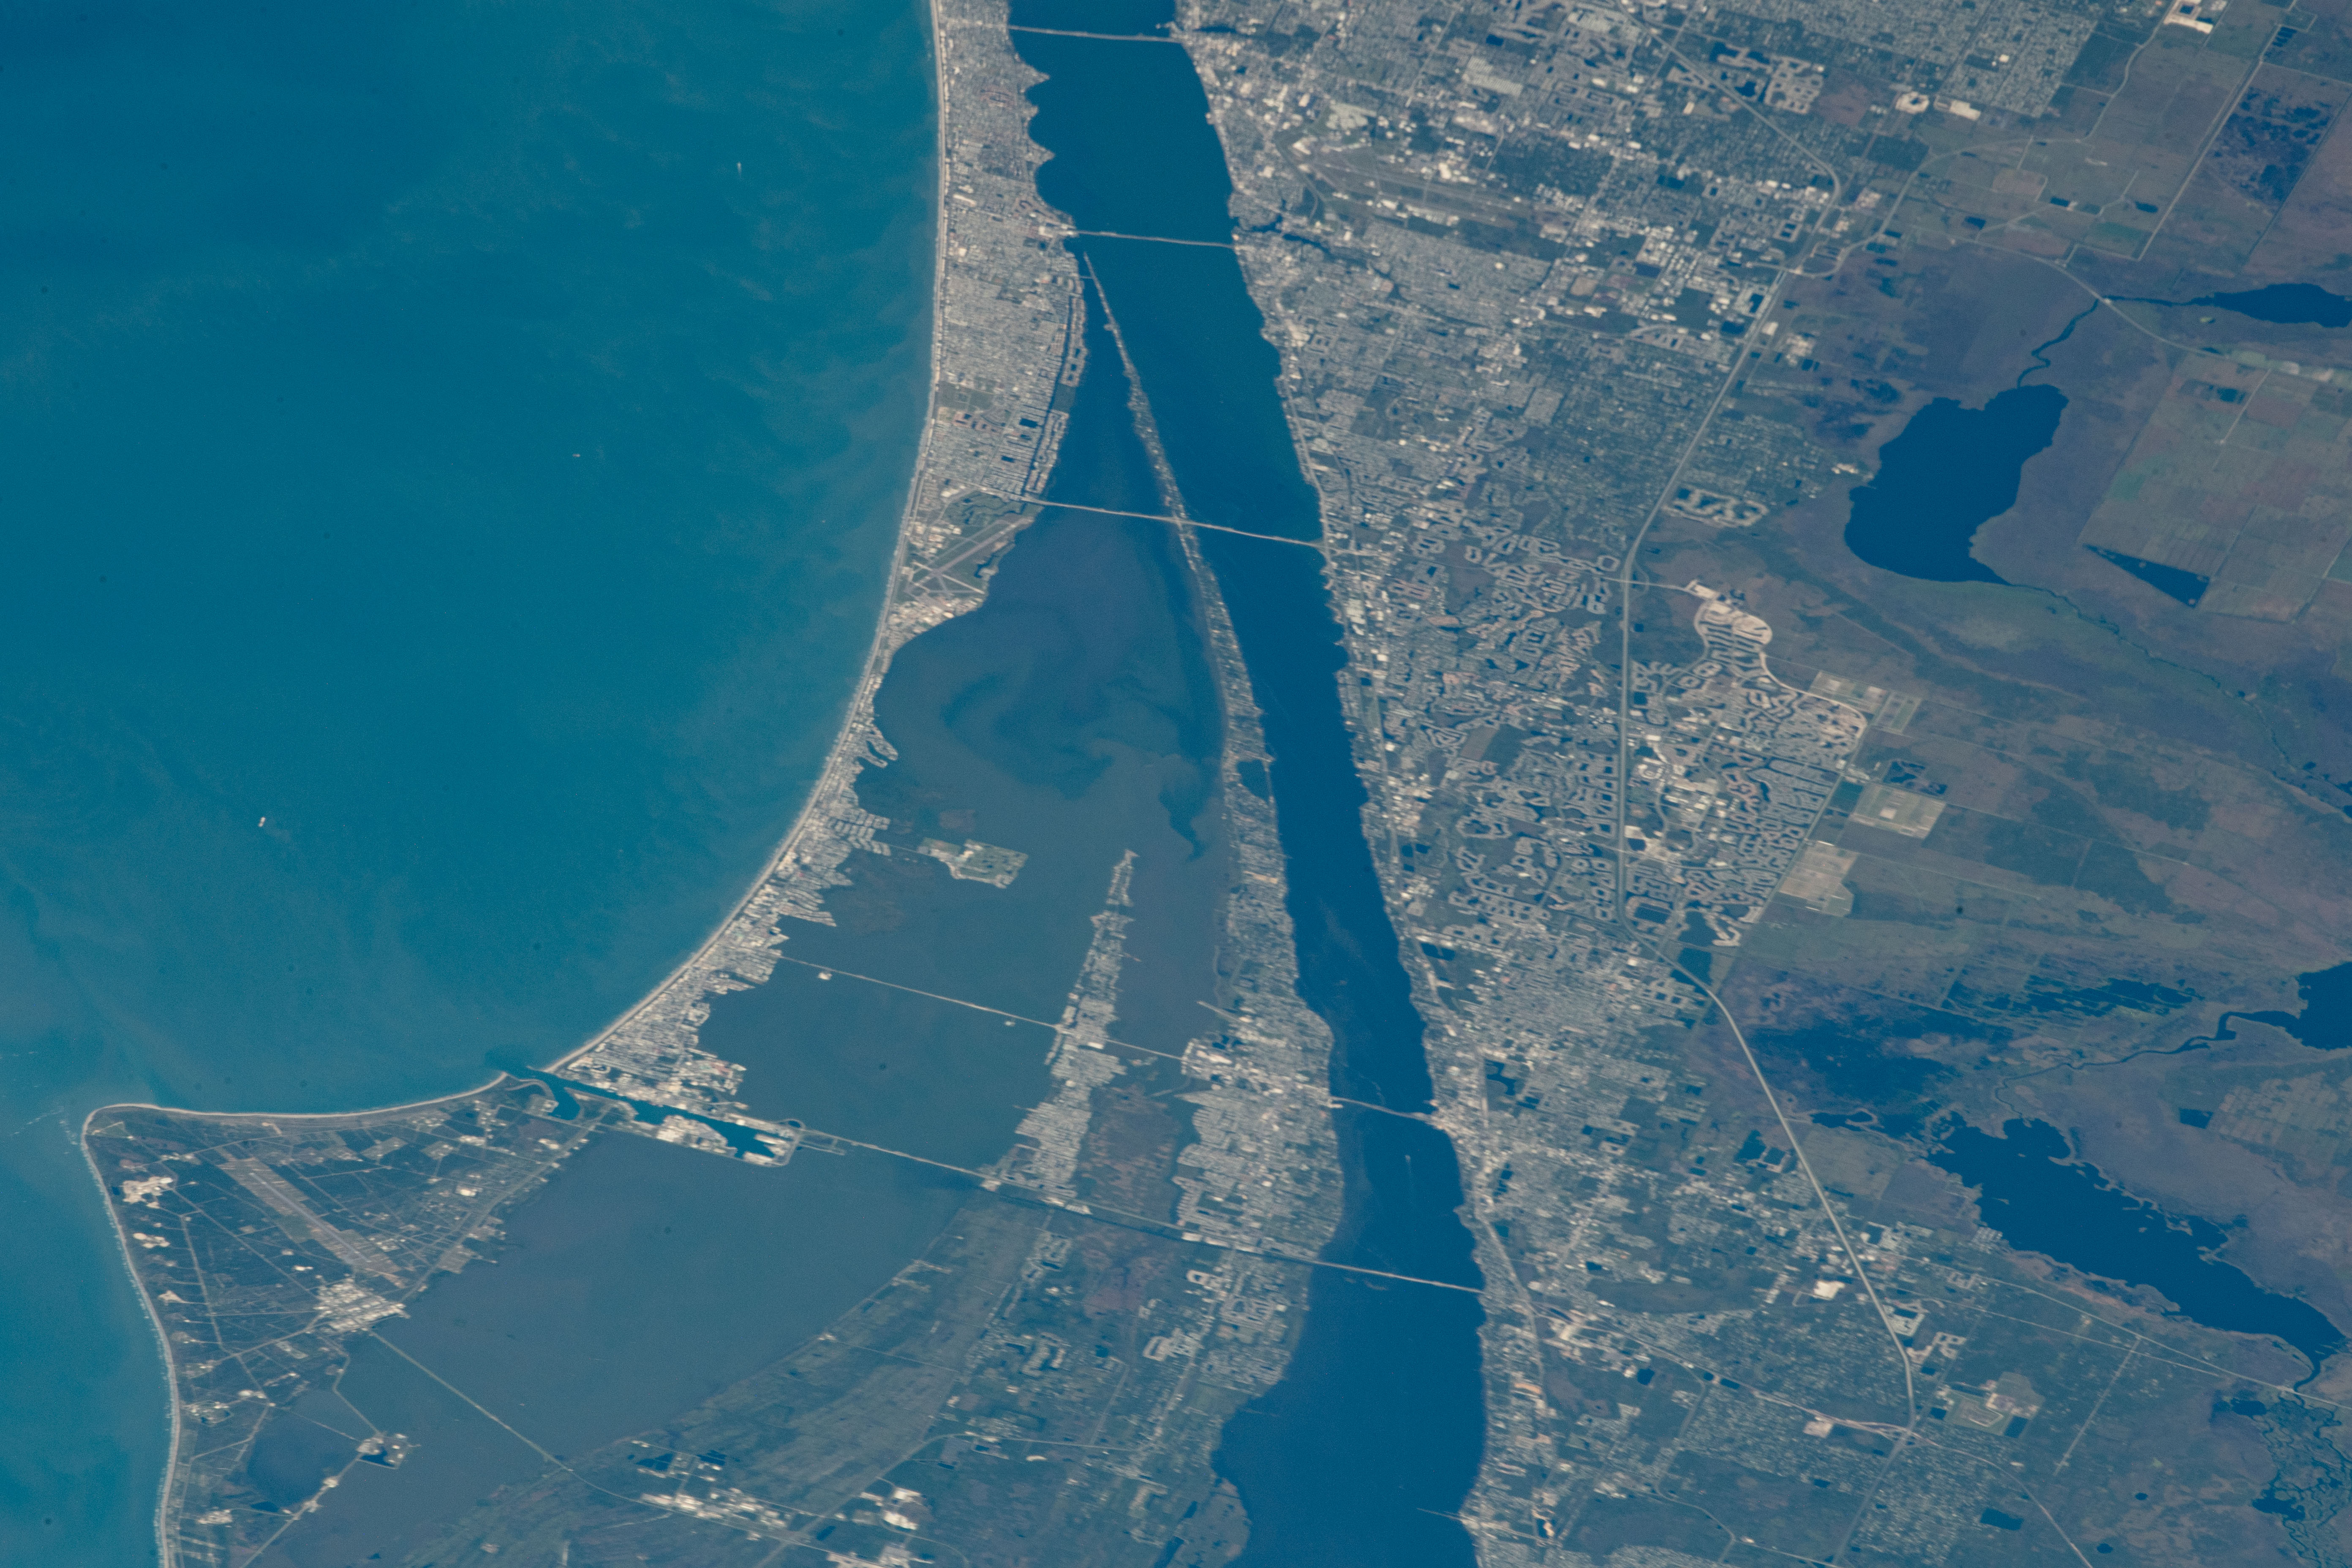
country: USA-FLORIDA
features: INDIAN RIVER, CAPE CANAVERAL, PORT CANAVERAL, CANAVERAL BIGHT, LAKE WASHINGTON, LAKE POINSETT
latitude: 28.4
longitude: -80.8
